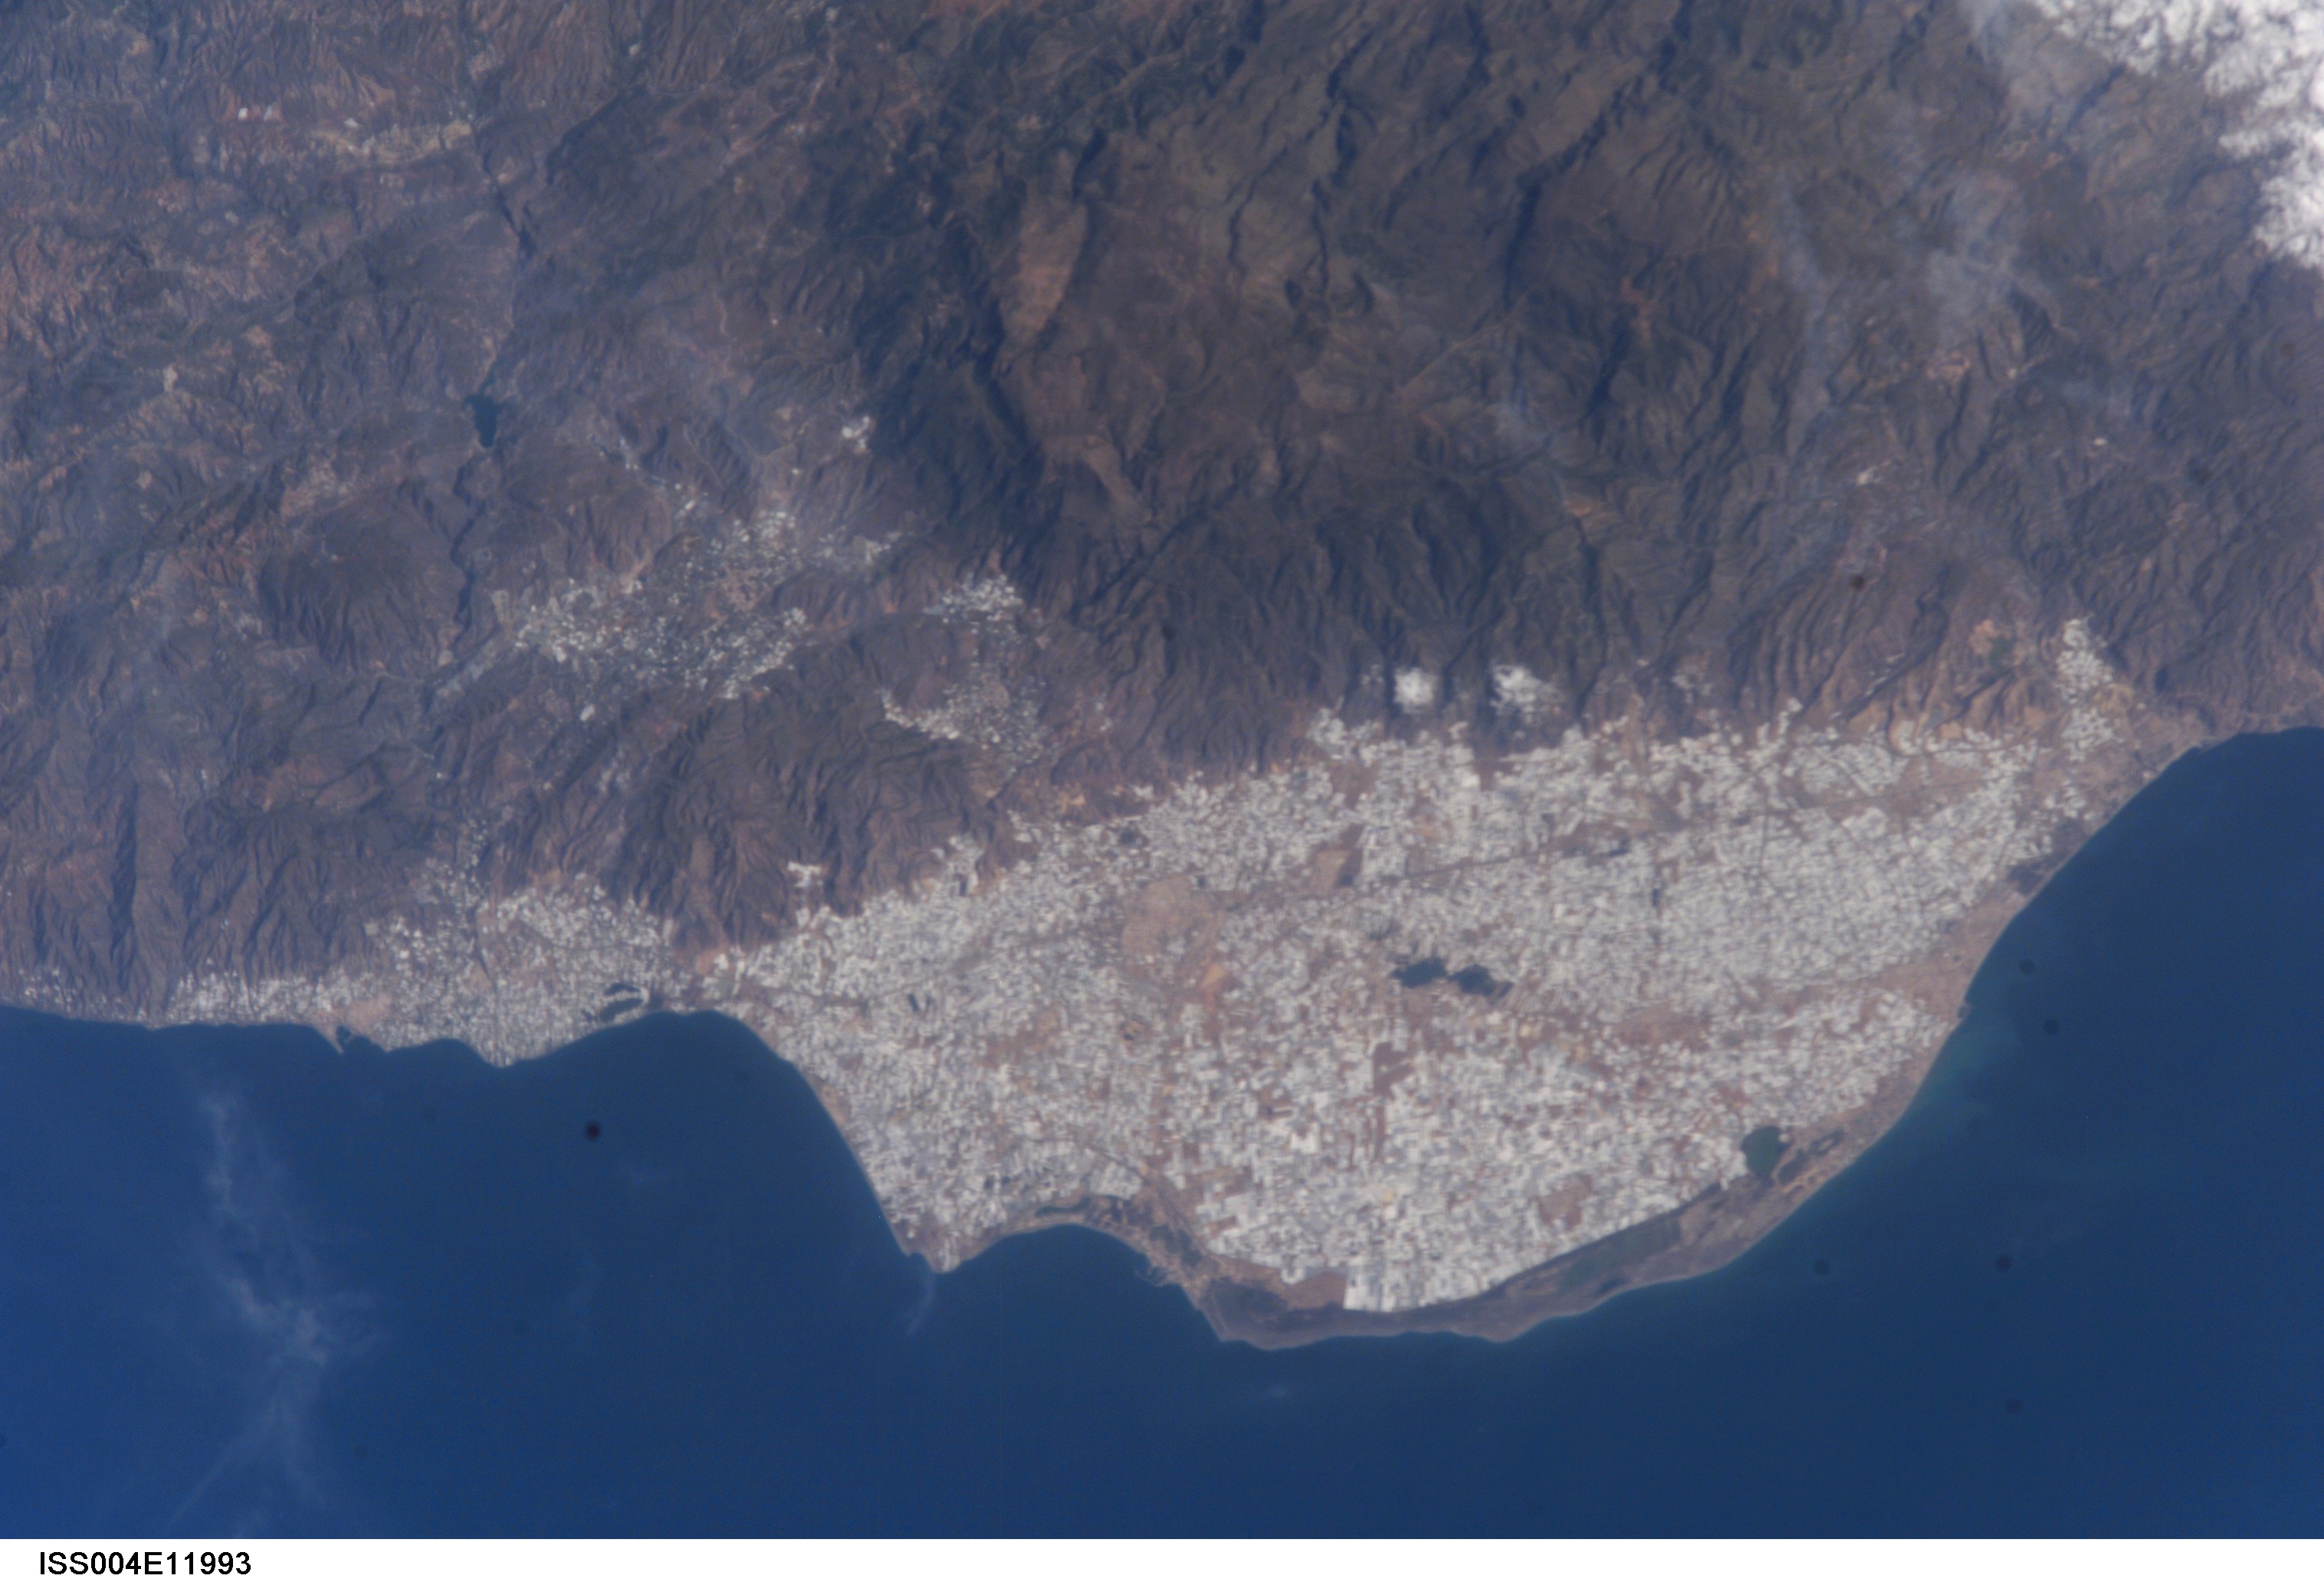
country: SPAIN
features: COSTA DEL SOL, SALT PANS
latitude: 36.5
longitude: -2.5
